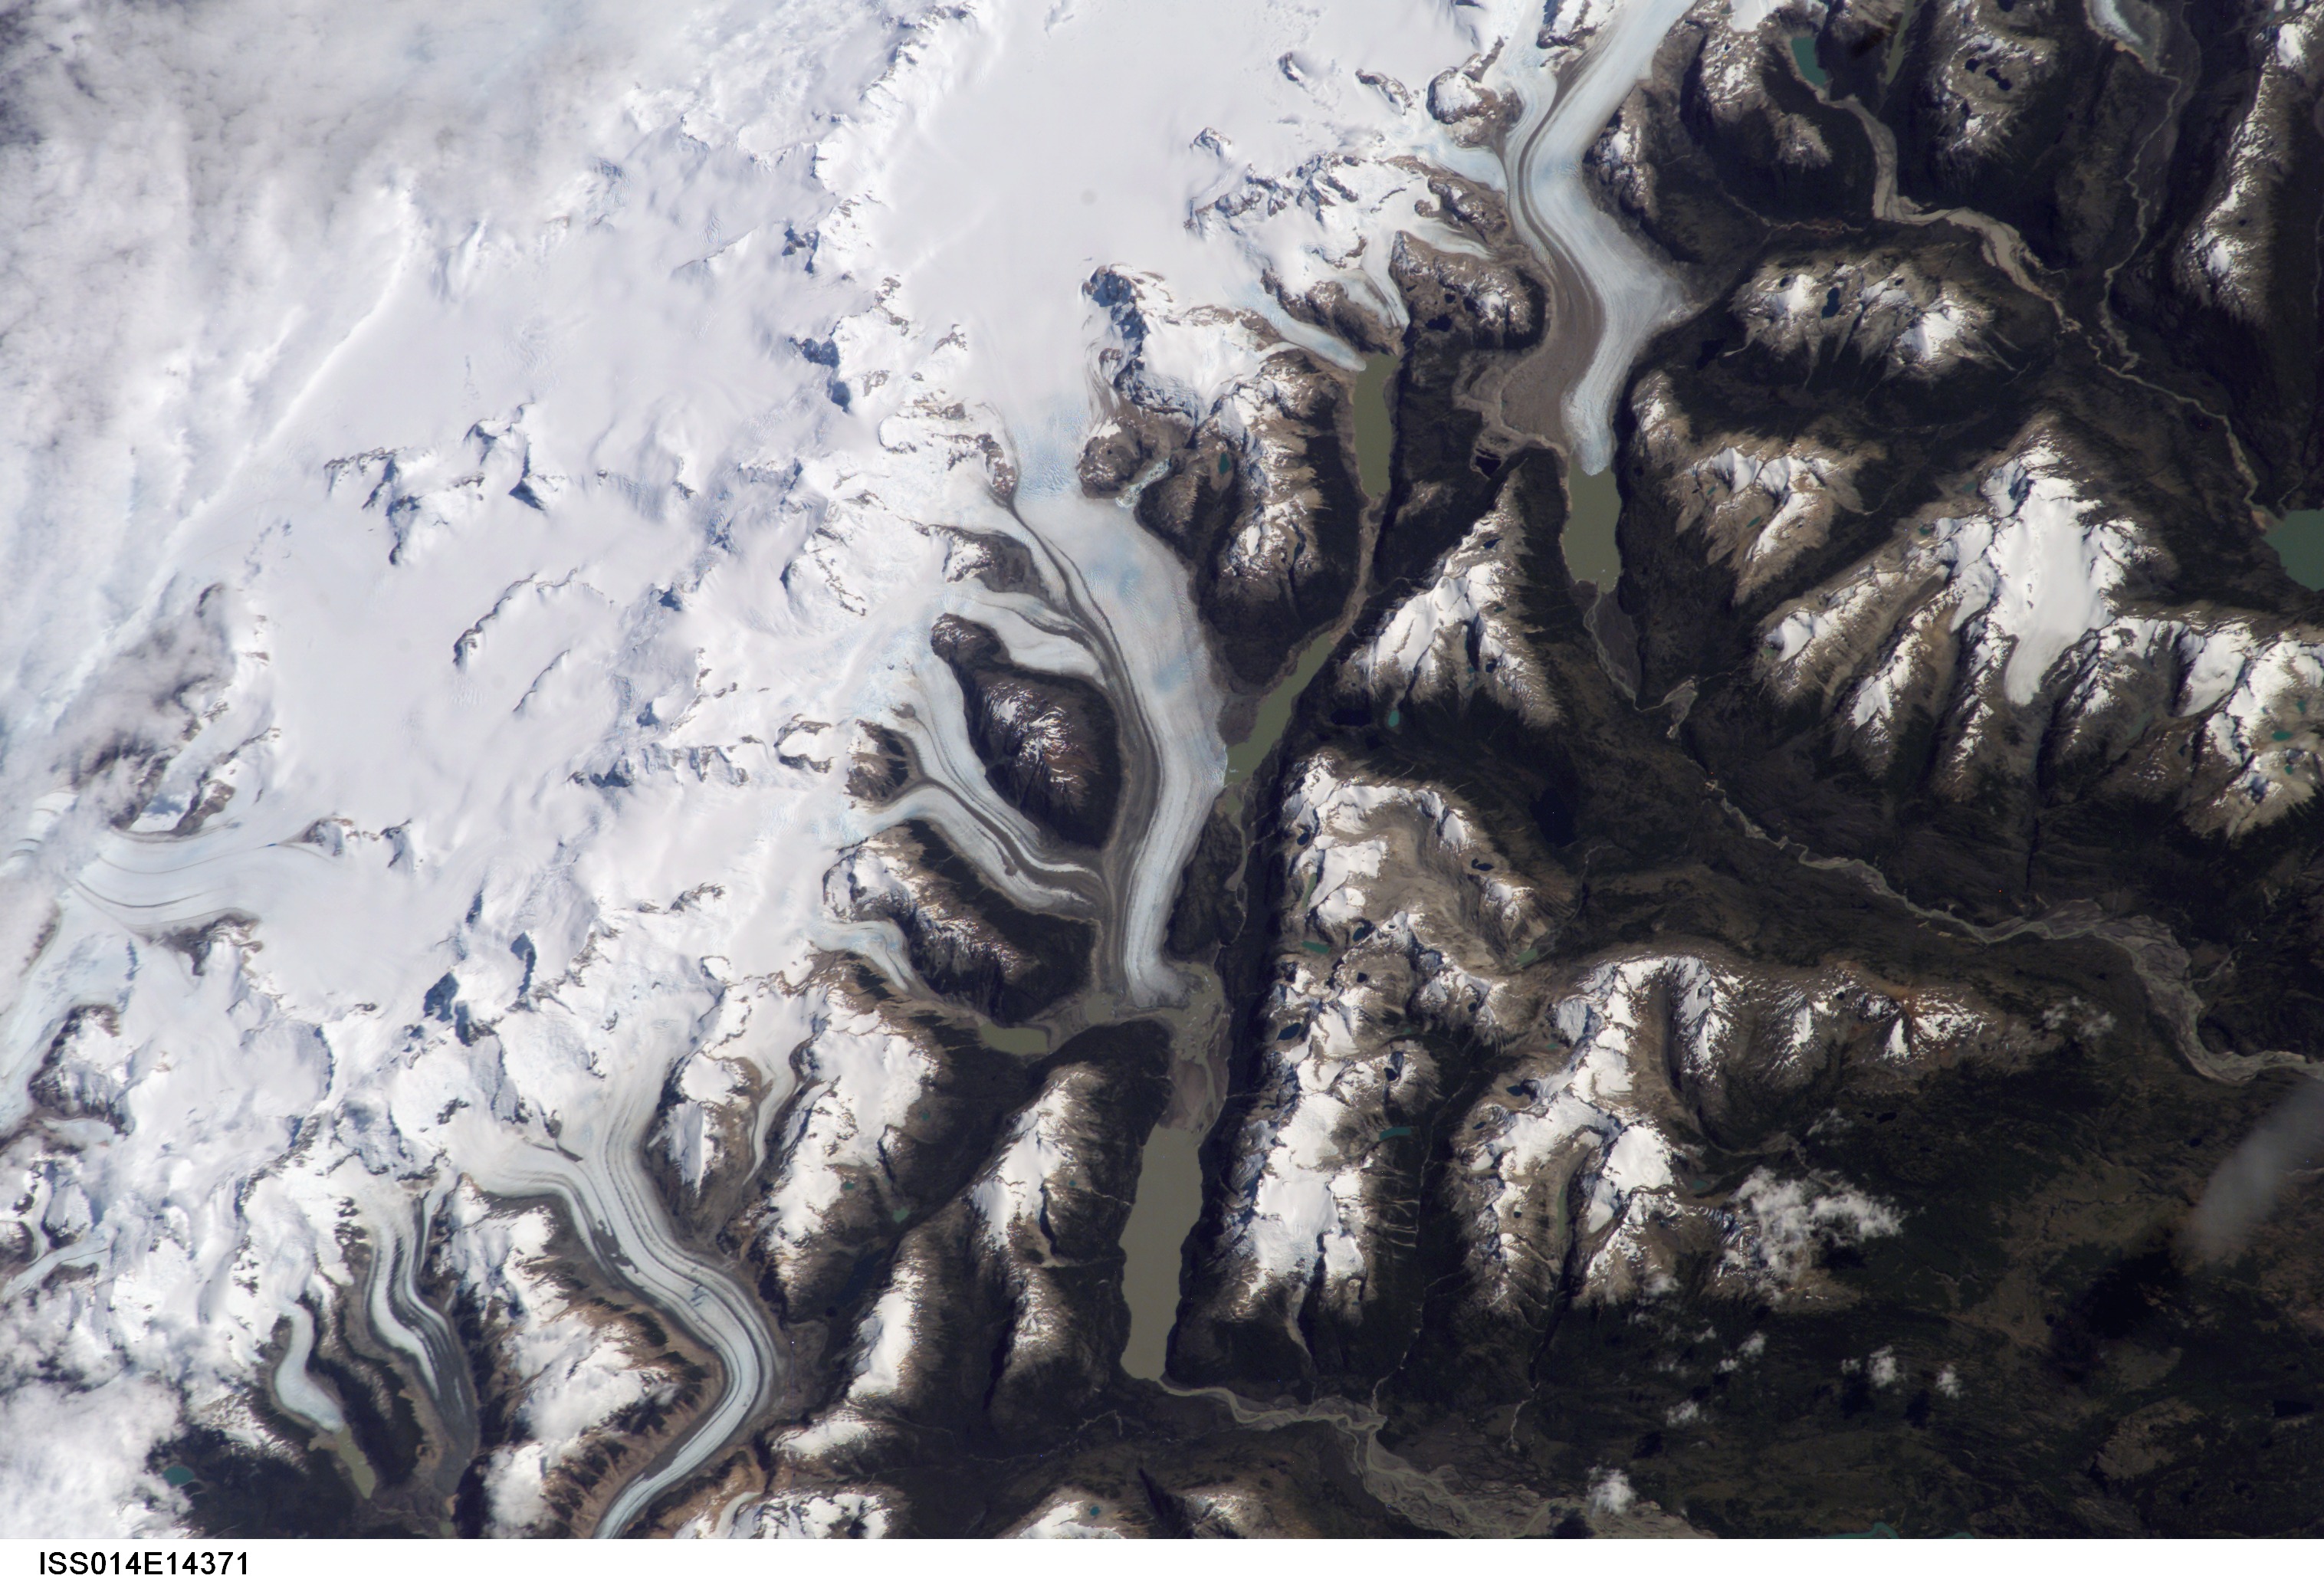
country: CHILE
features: DE LA COLONIA GL., LAKES, MTS.
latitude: -47.0
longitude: -73.5
